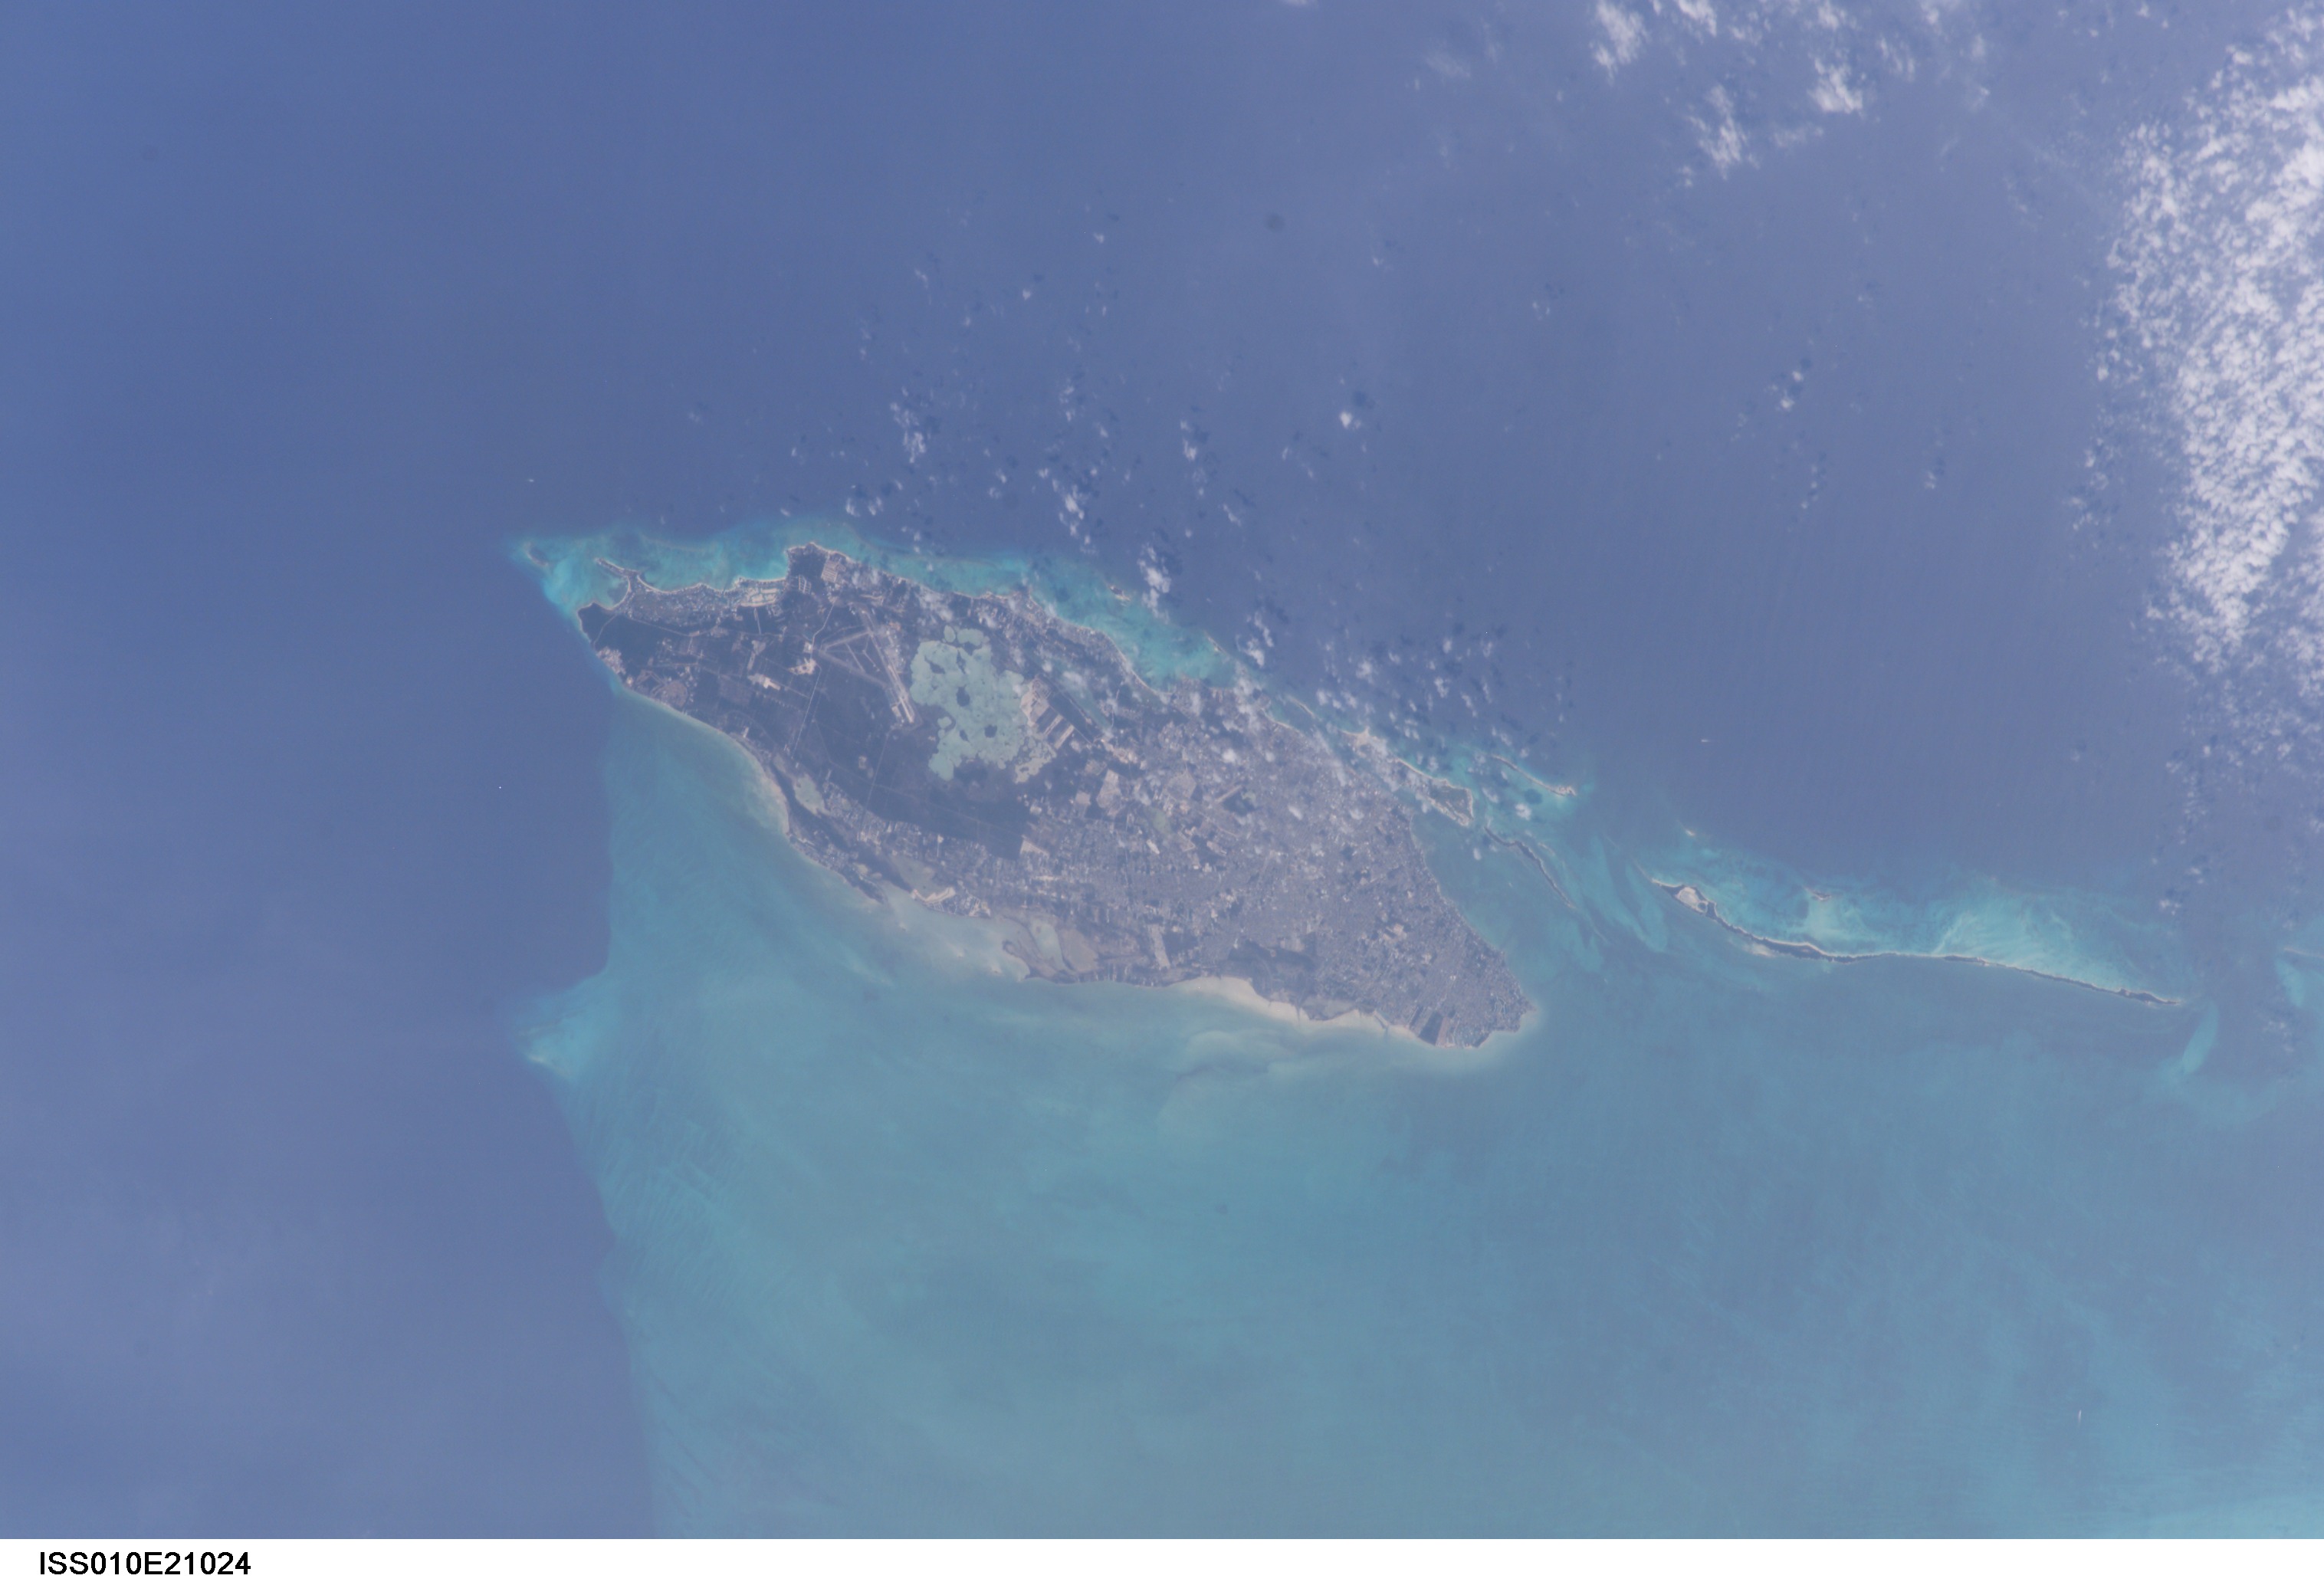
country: BAHAMAS
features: NEW PROVIDENCE I., NASSAU
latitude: 25.0
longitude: -77.5
